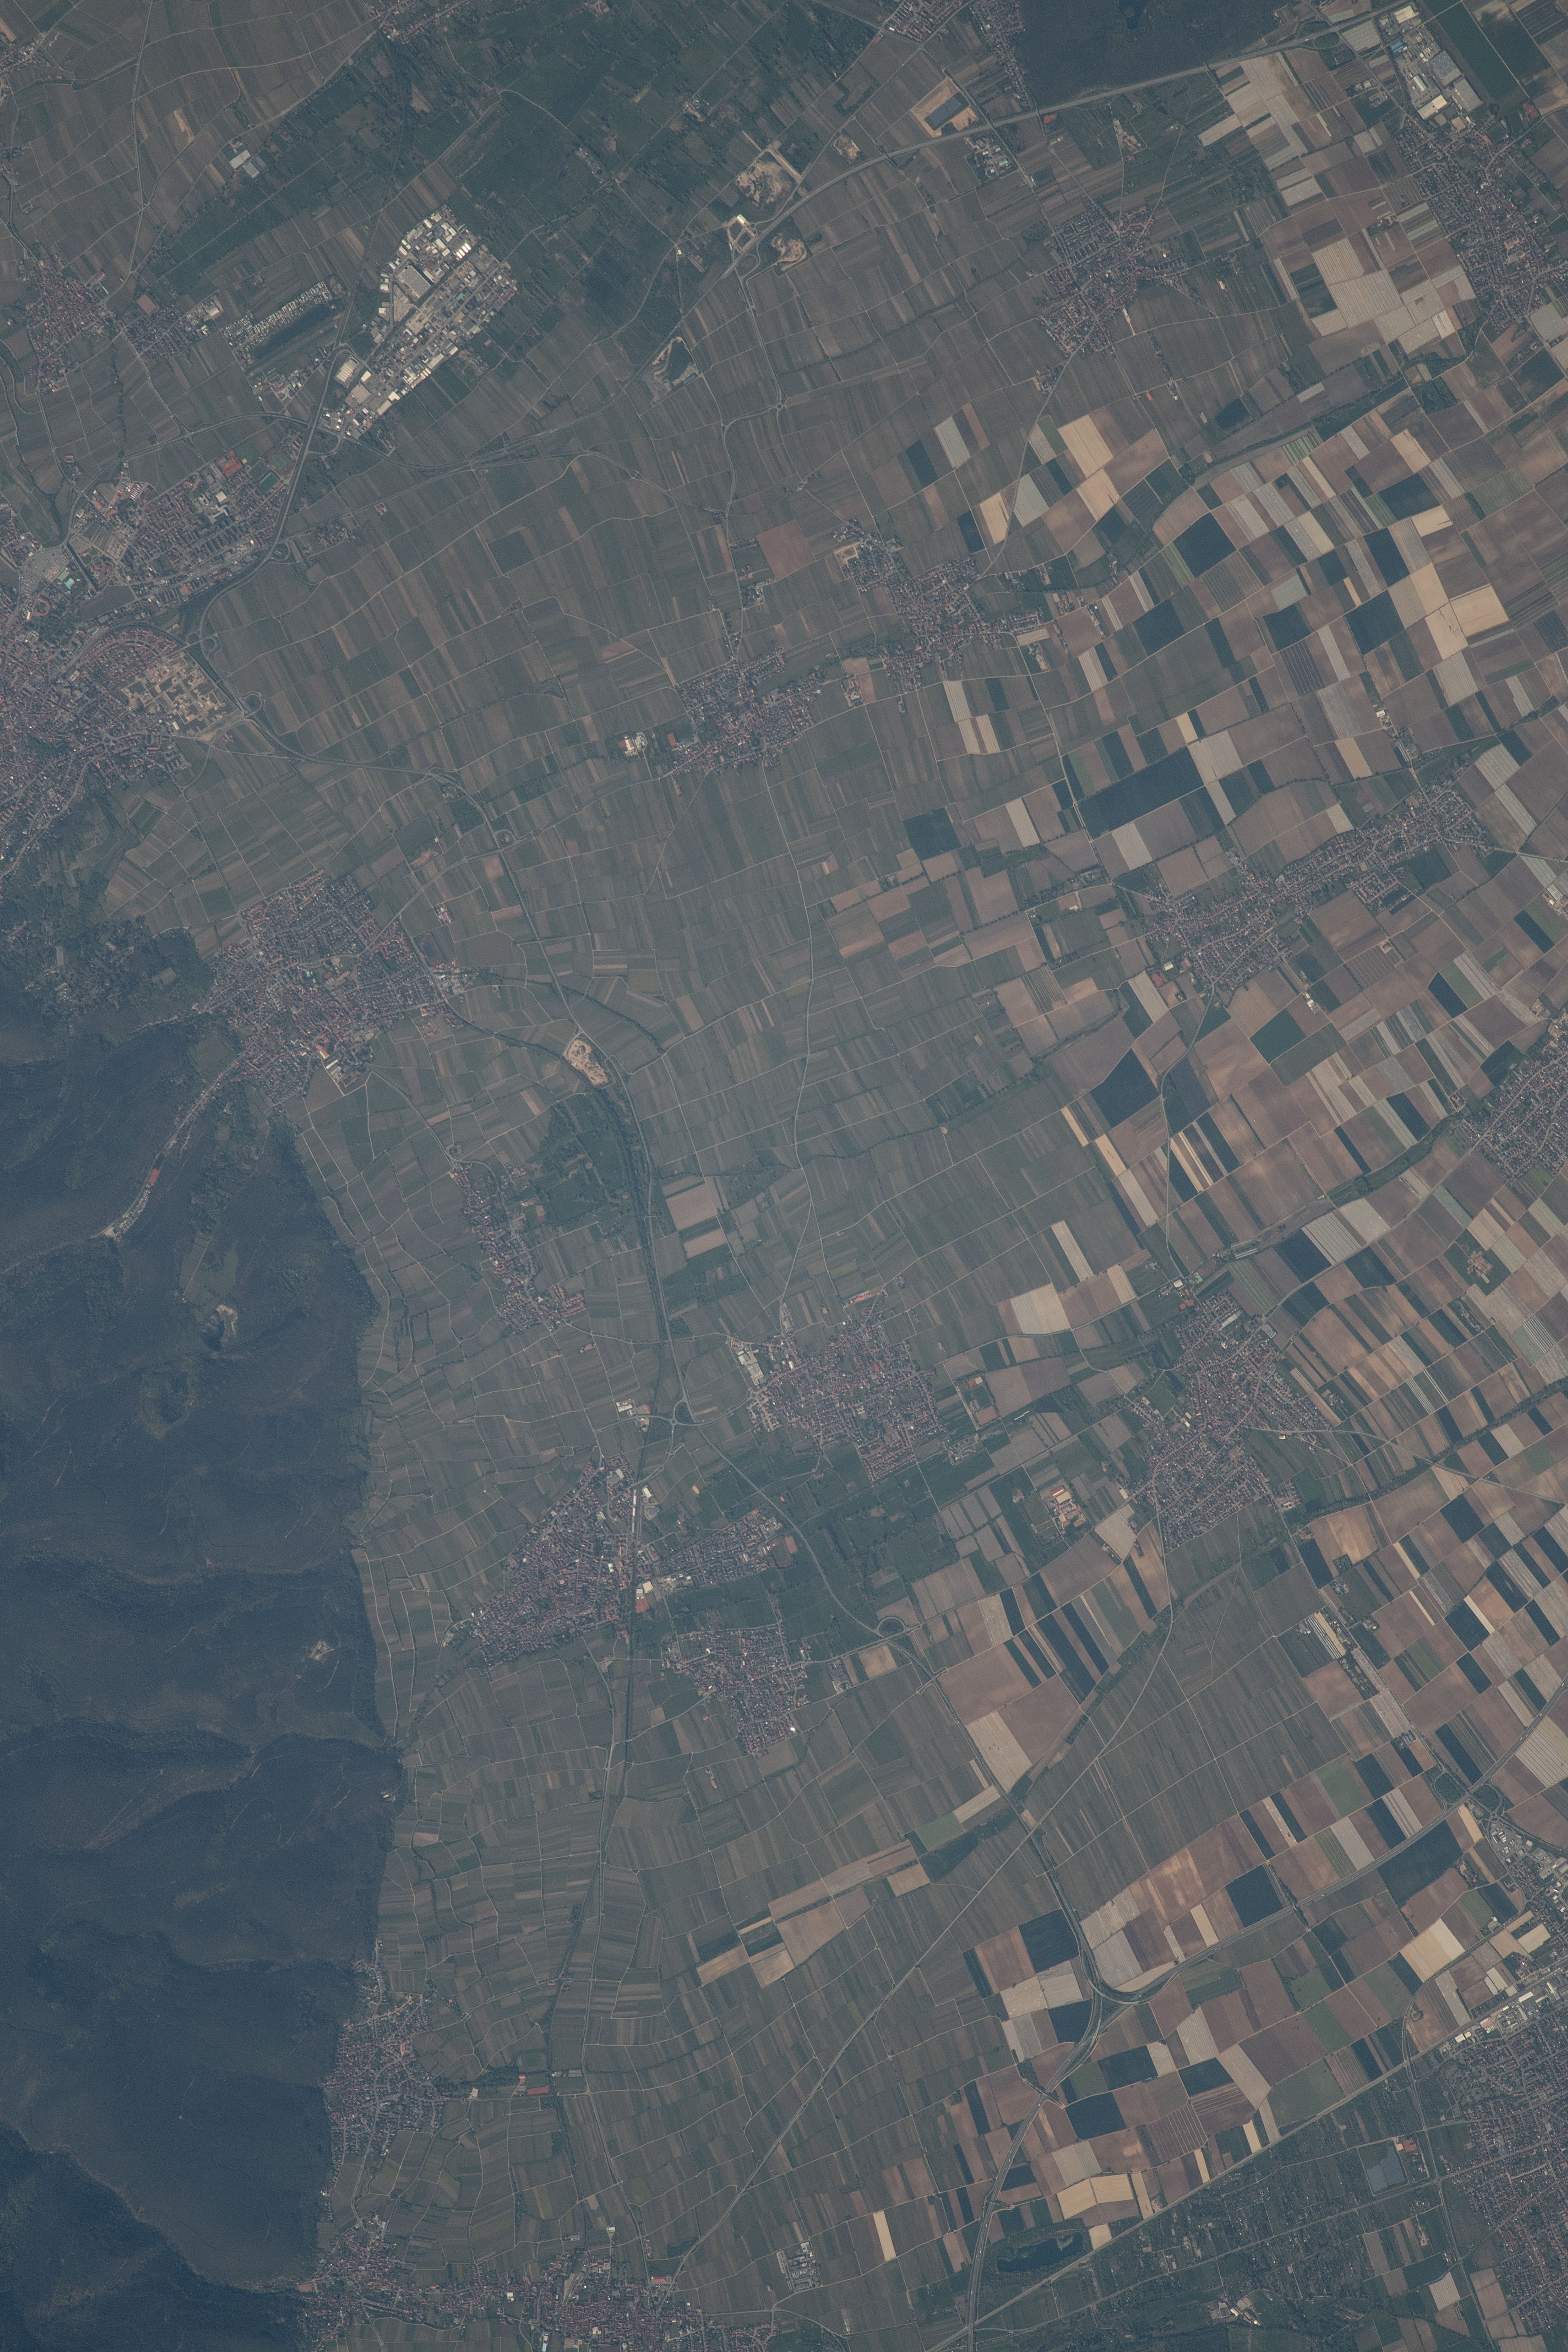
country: GERMANY
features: DEIDESHEIM, HAARDTRAND-AM BECHSTEINKOPF, FARMLAND
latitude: 49.4
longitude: 8.2
